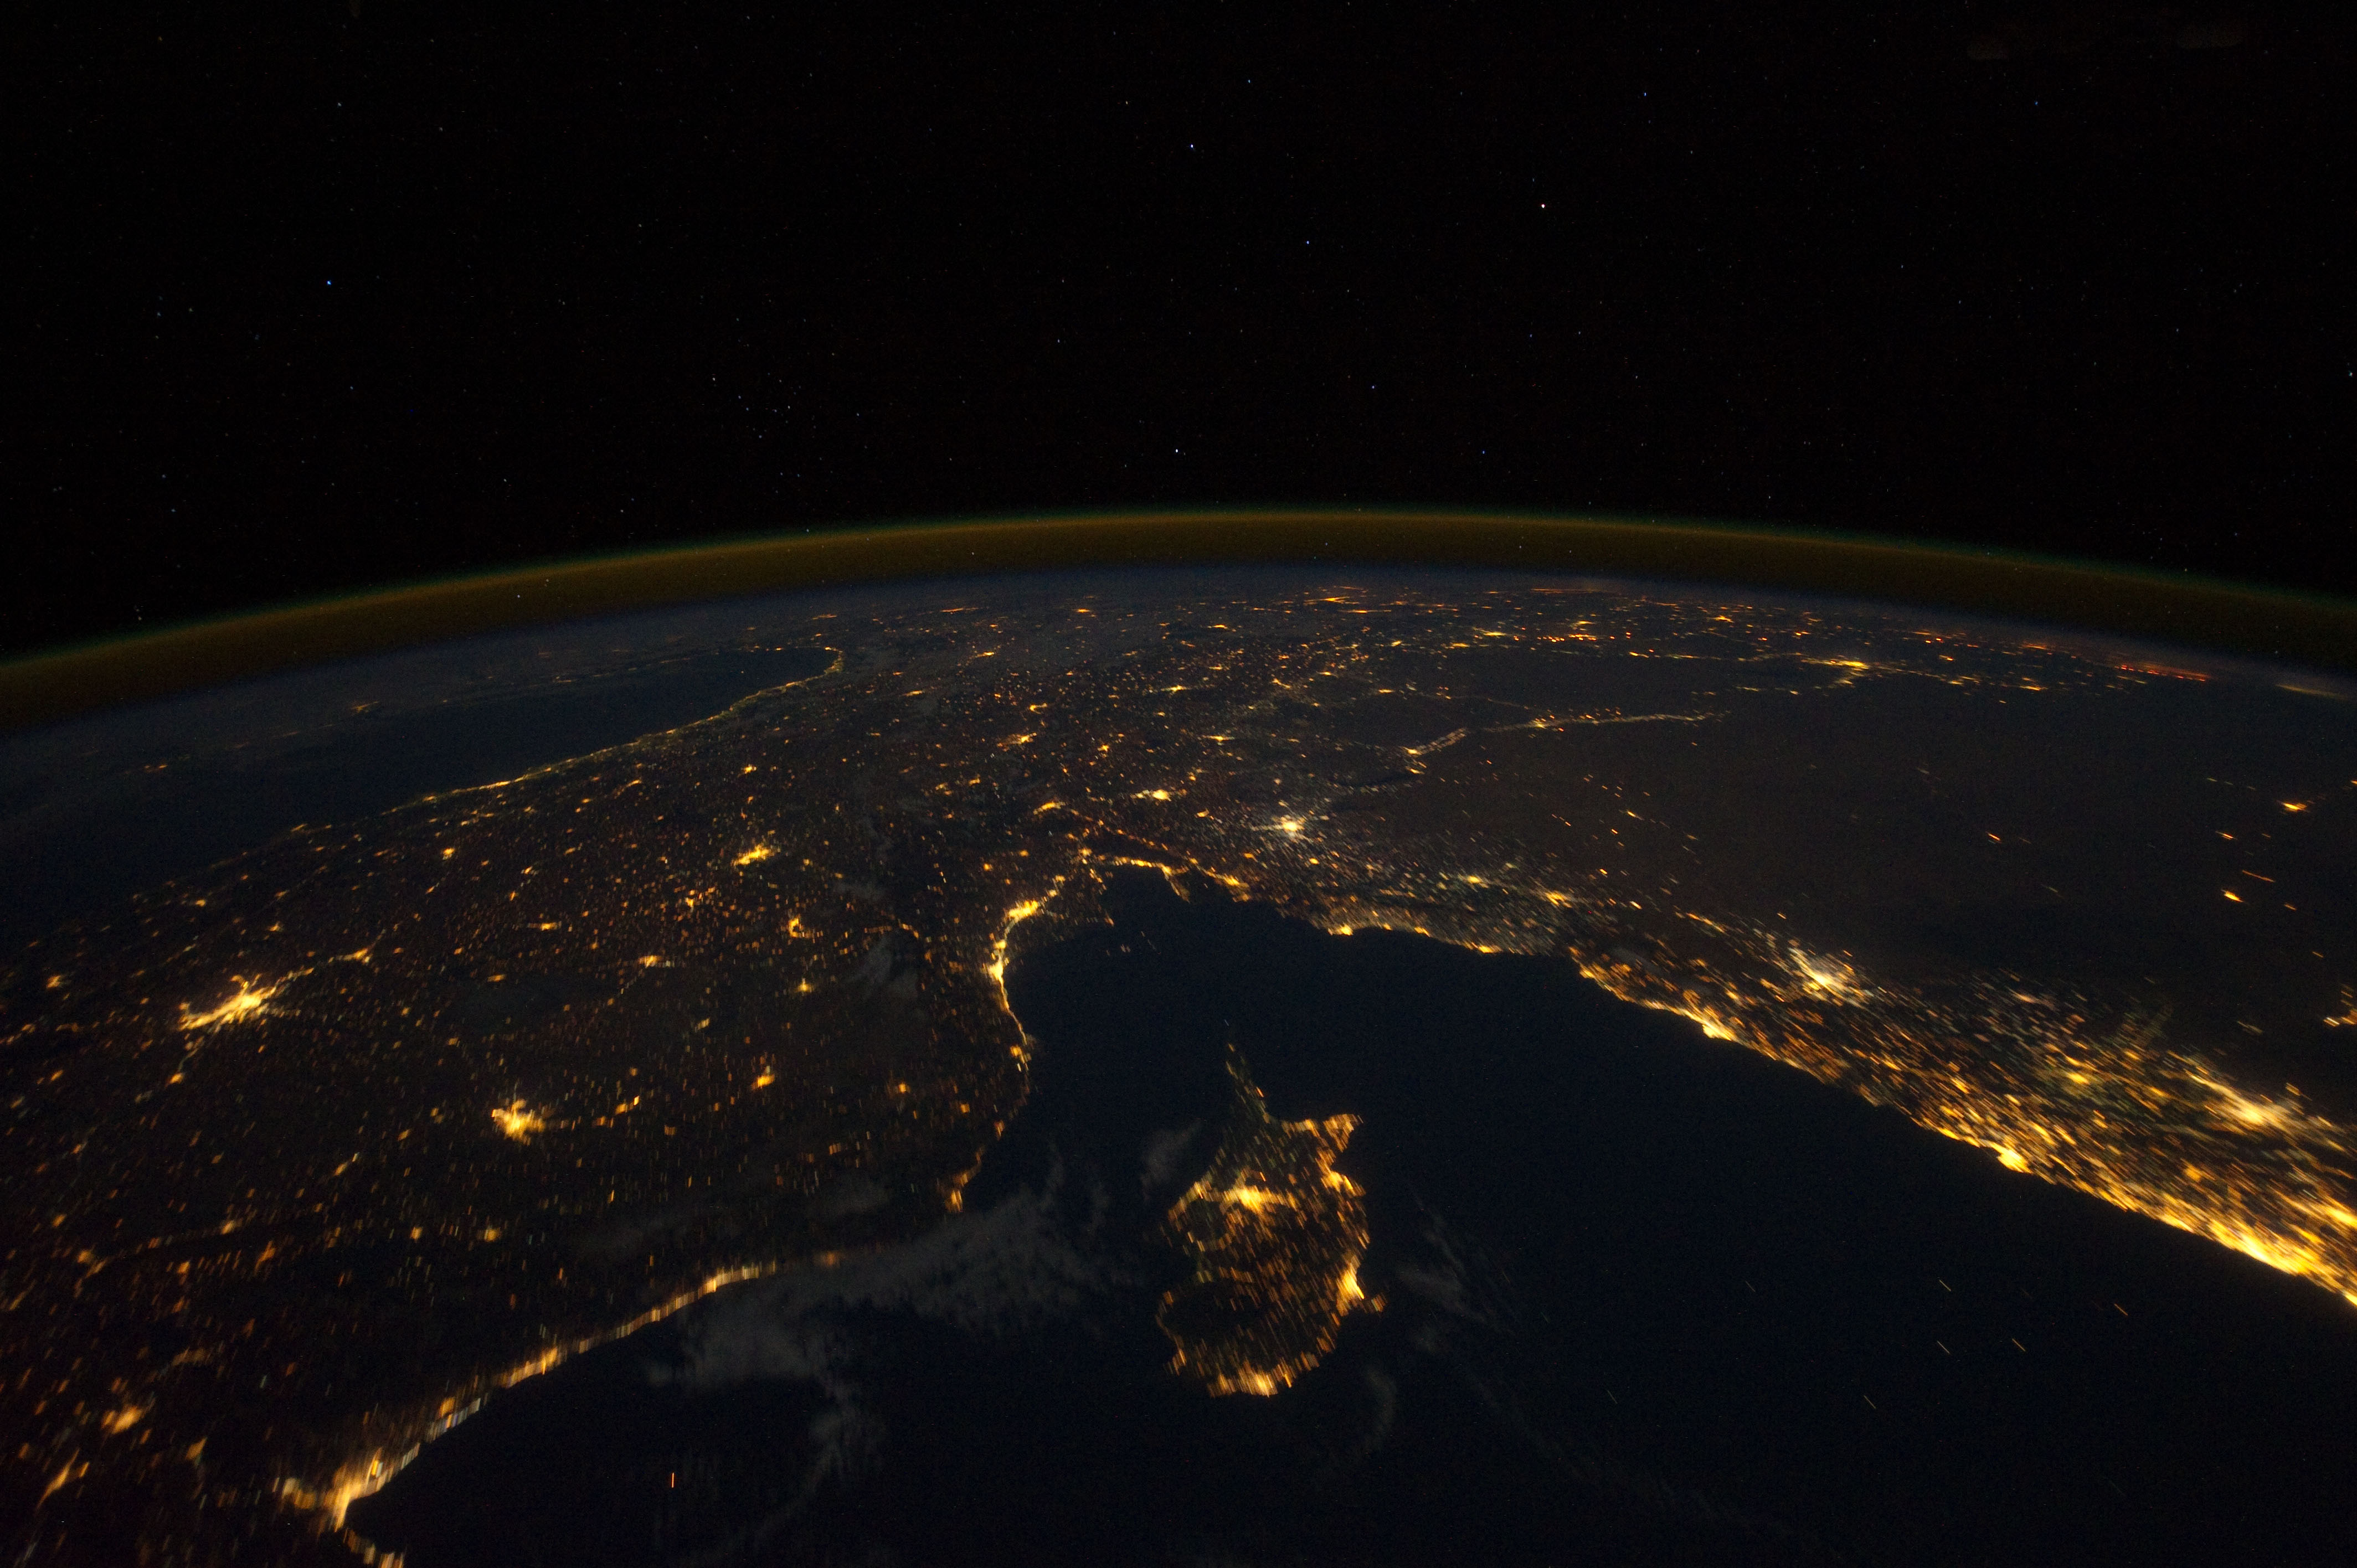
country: SYRIA
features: LEVANT, CYPRUS, TURKEY, CITIES AT NIGHT
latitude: 36.5
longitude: 37.5
